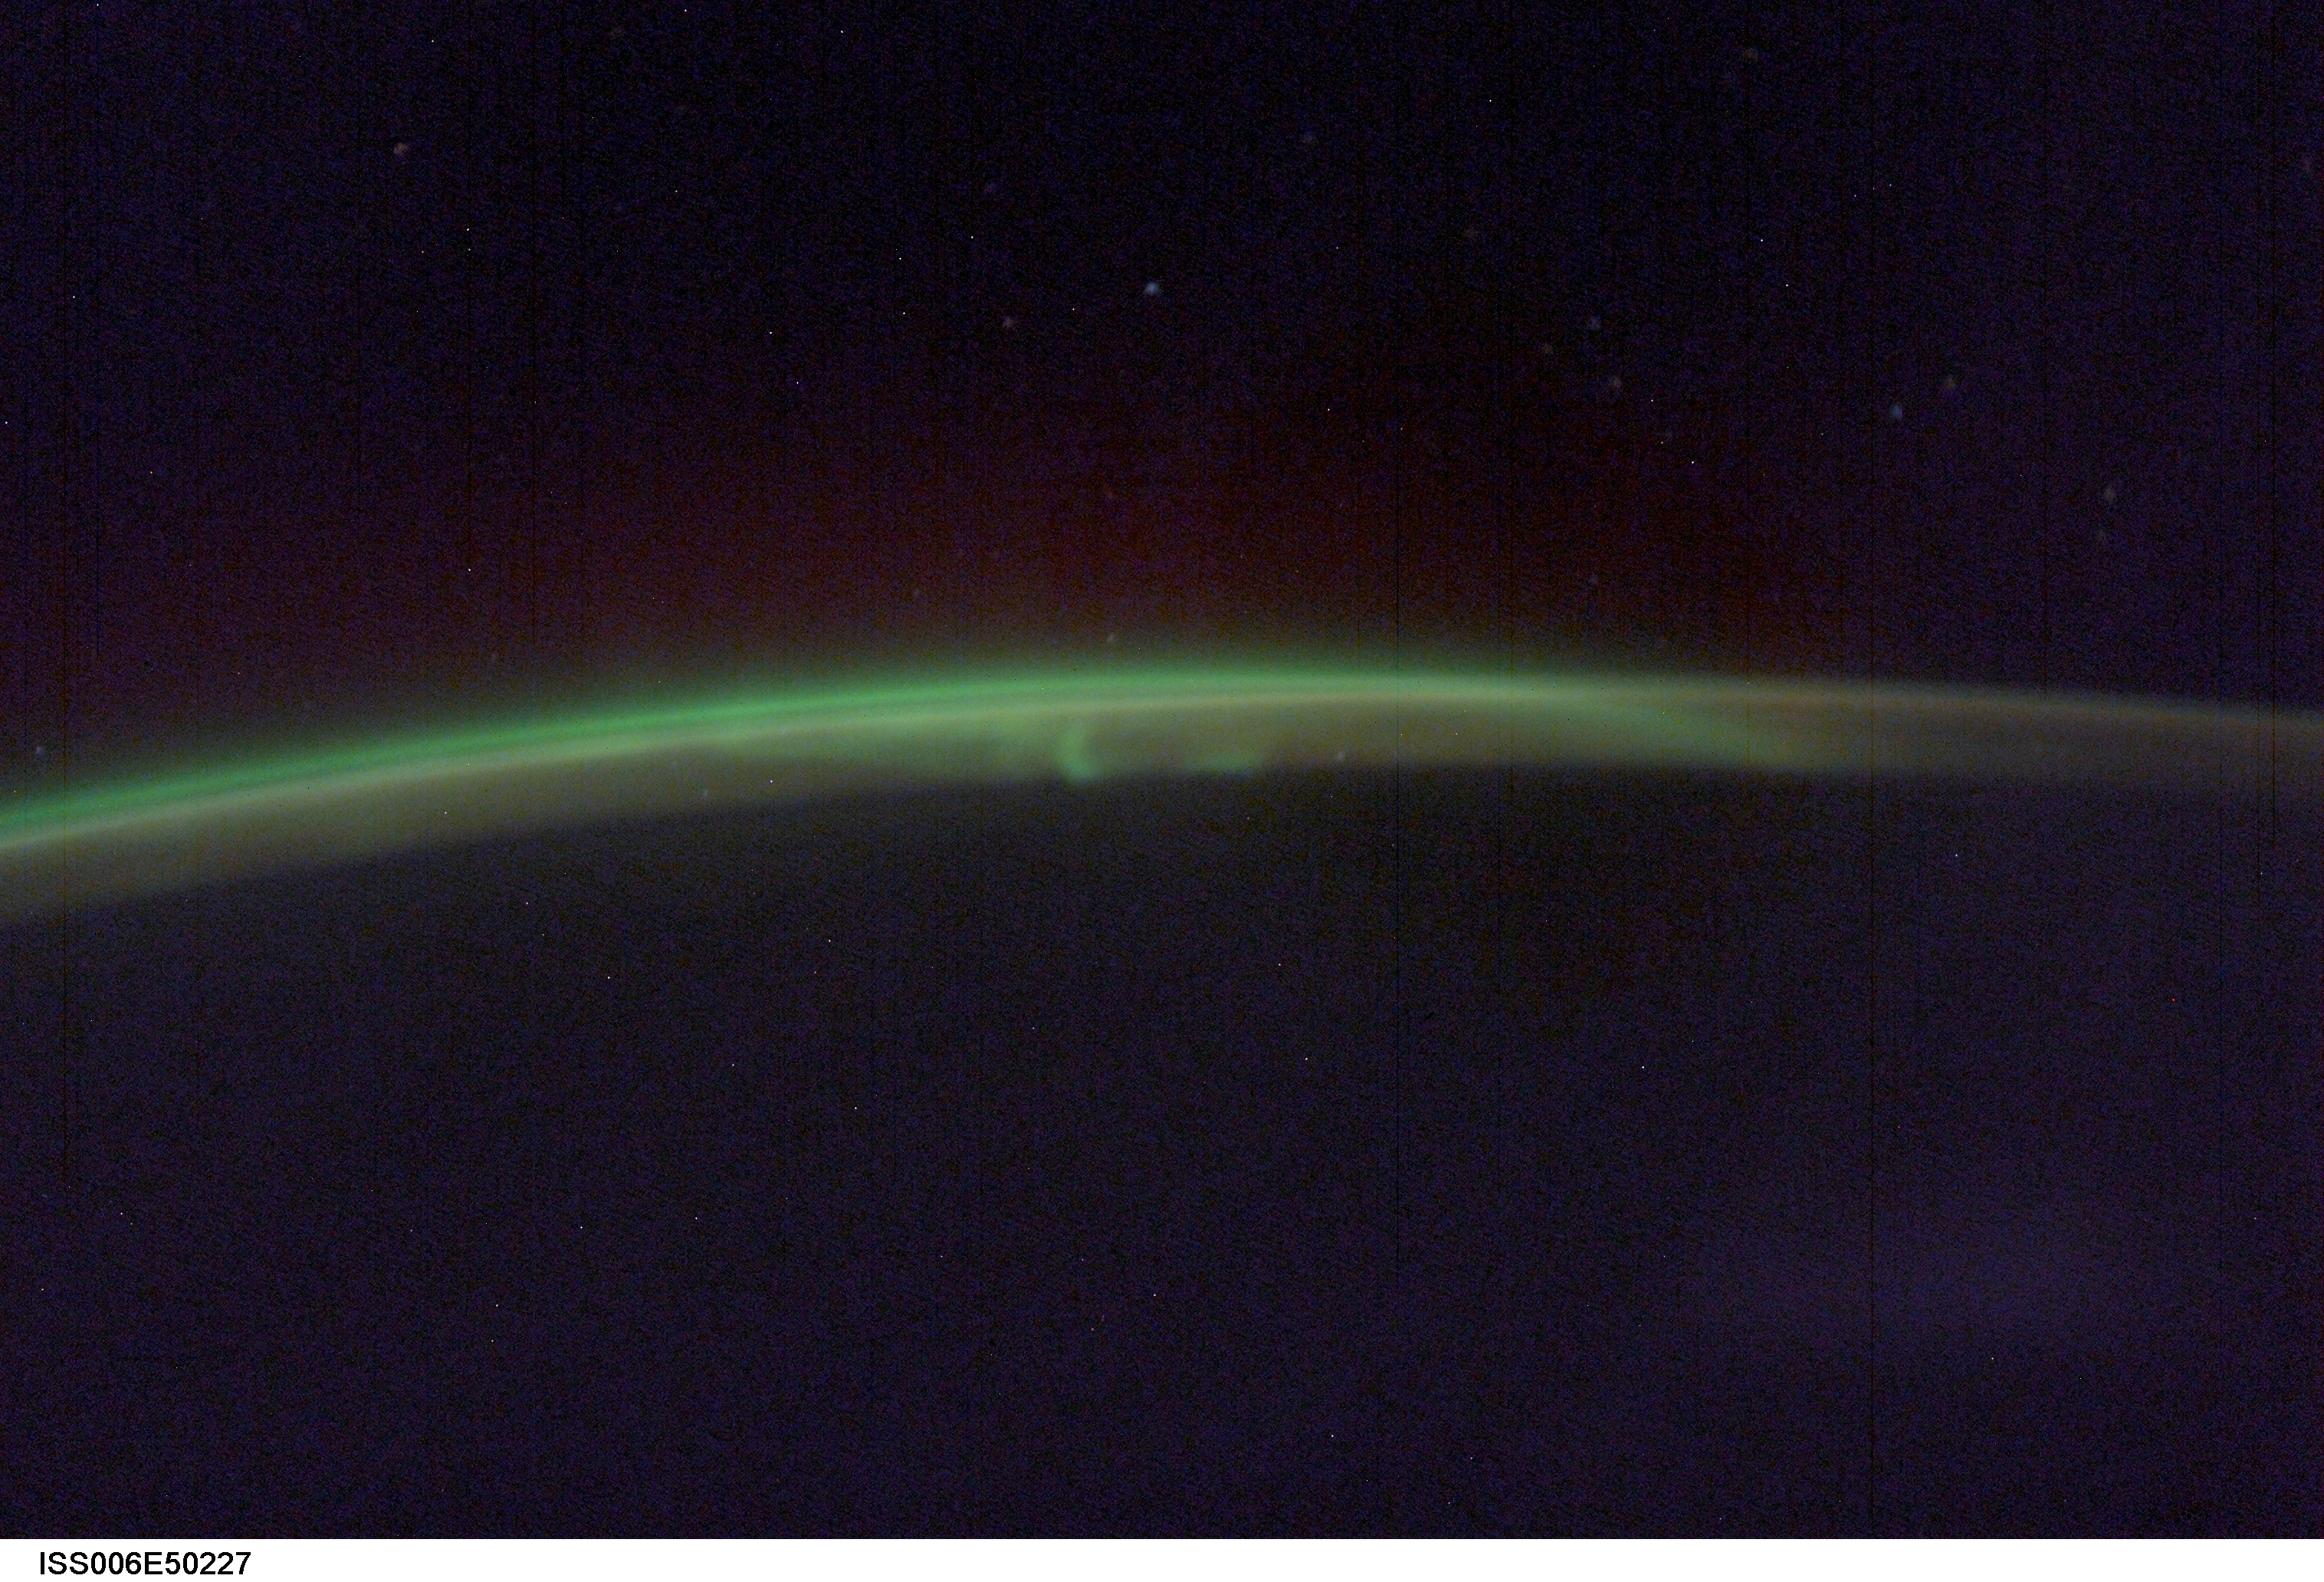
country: AURORA
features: AURORA AUSTRALIS, AIRGLOW
